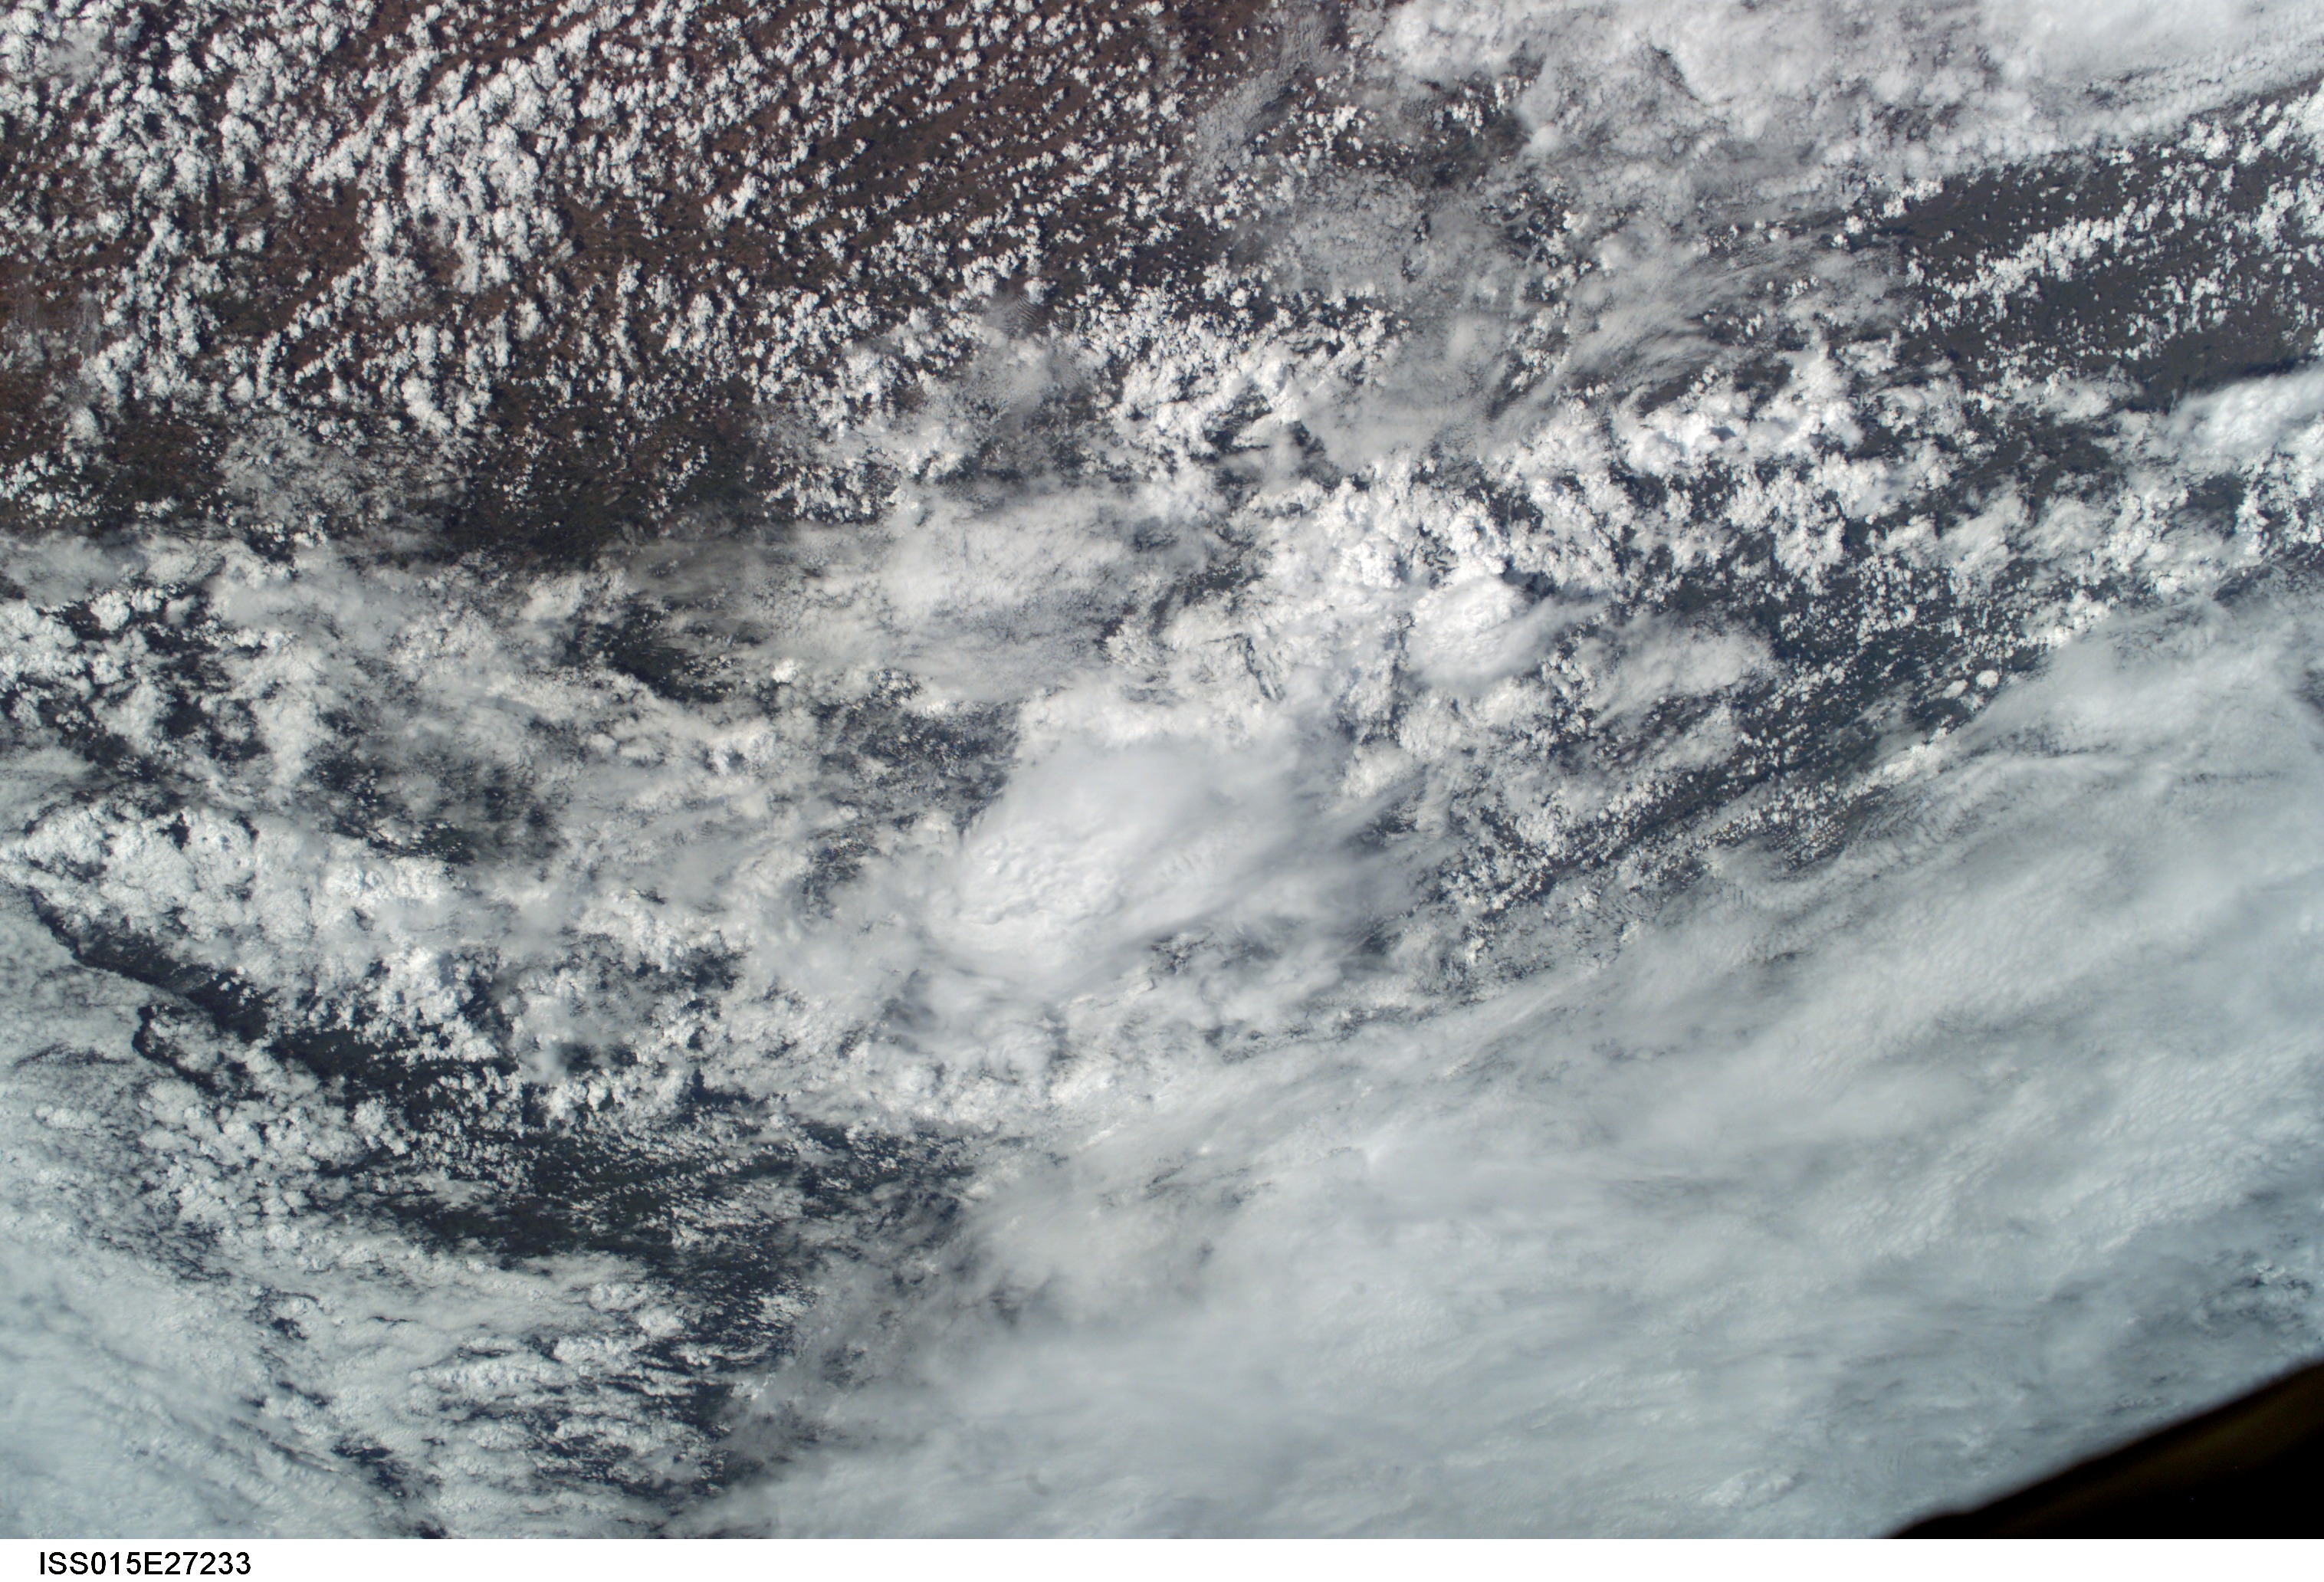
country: USA
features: MULTILAYERED CLOUD FORMATIONS
